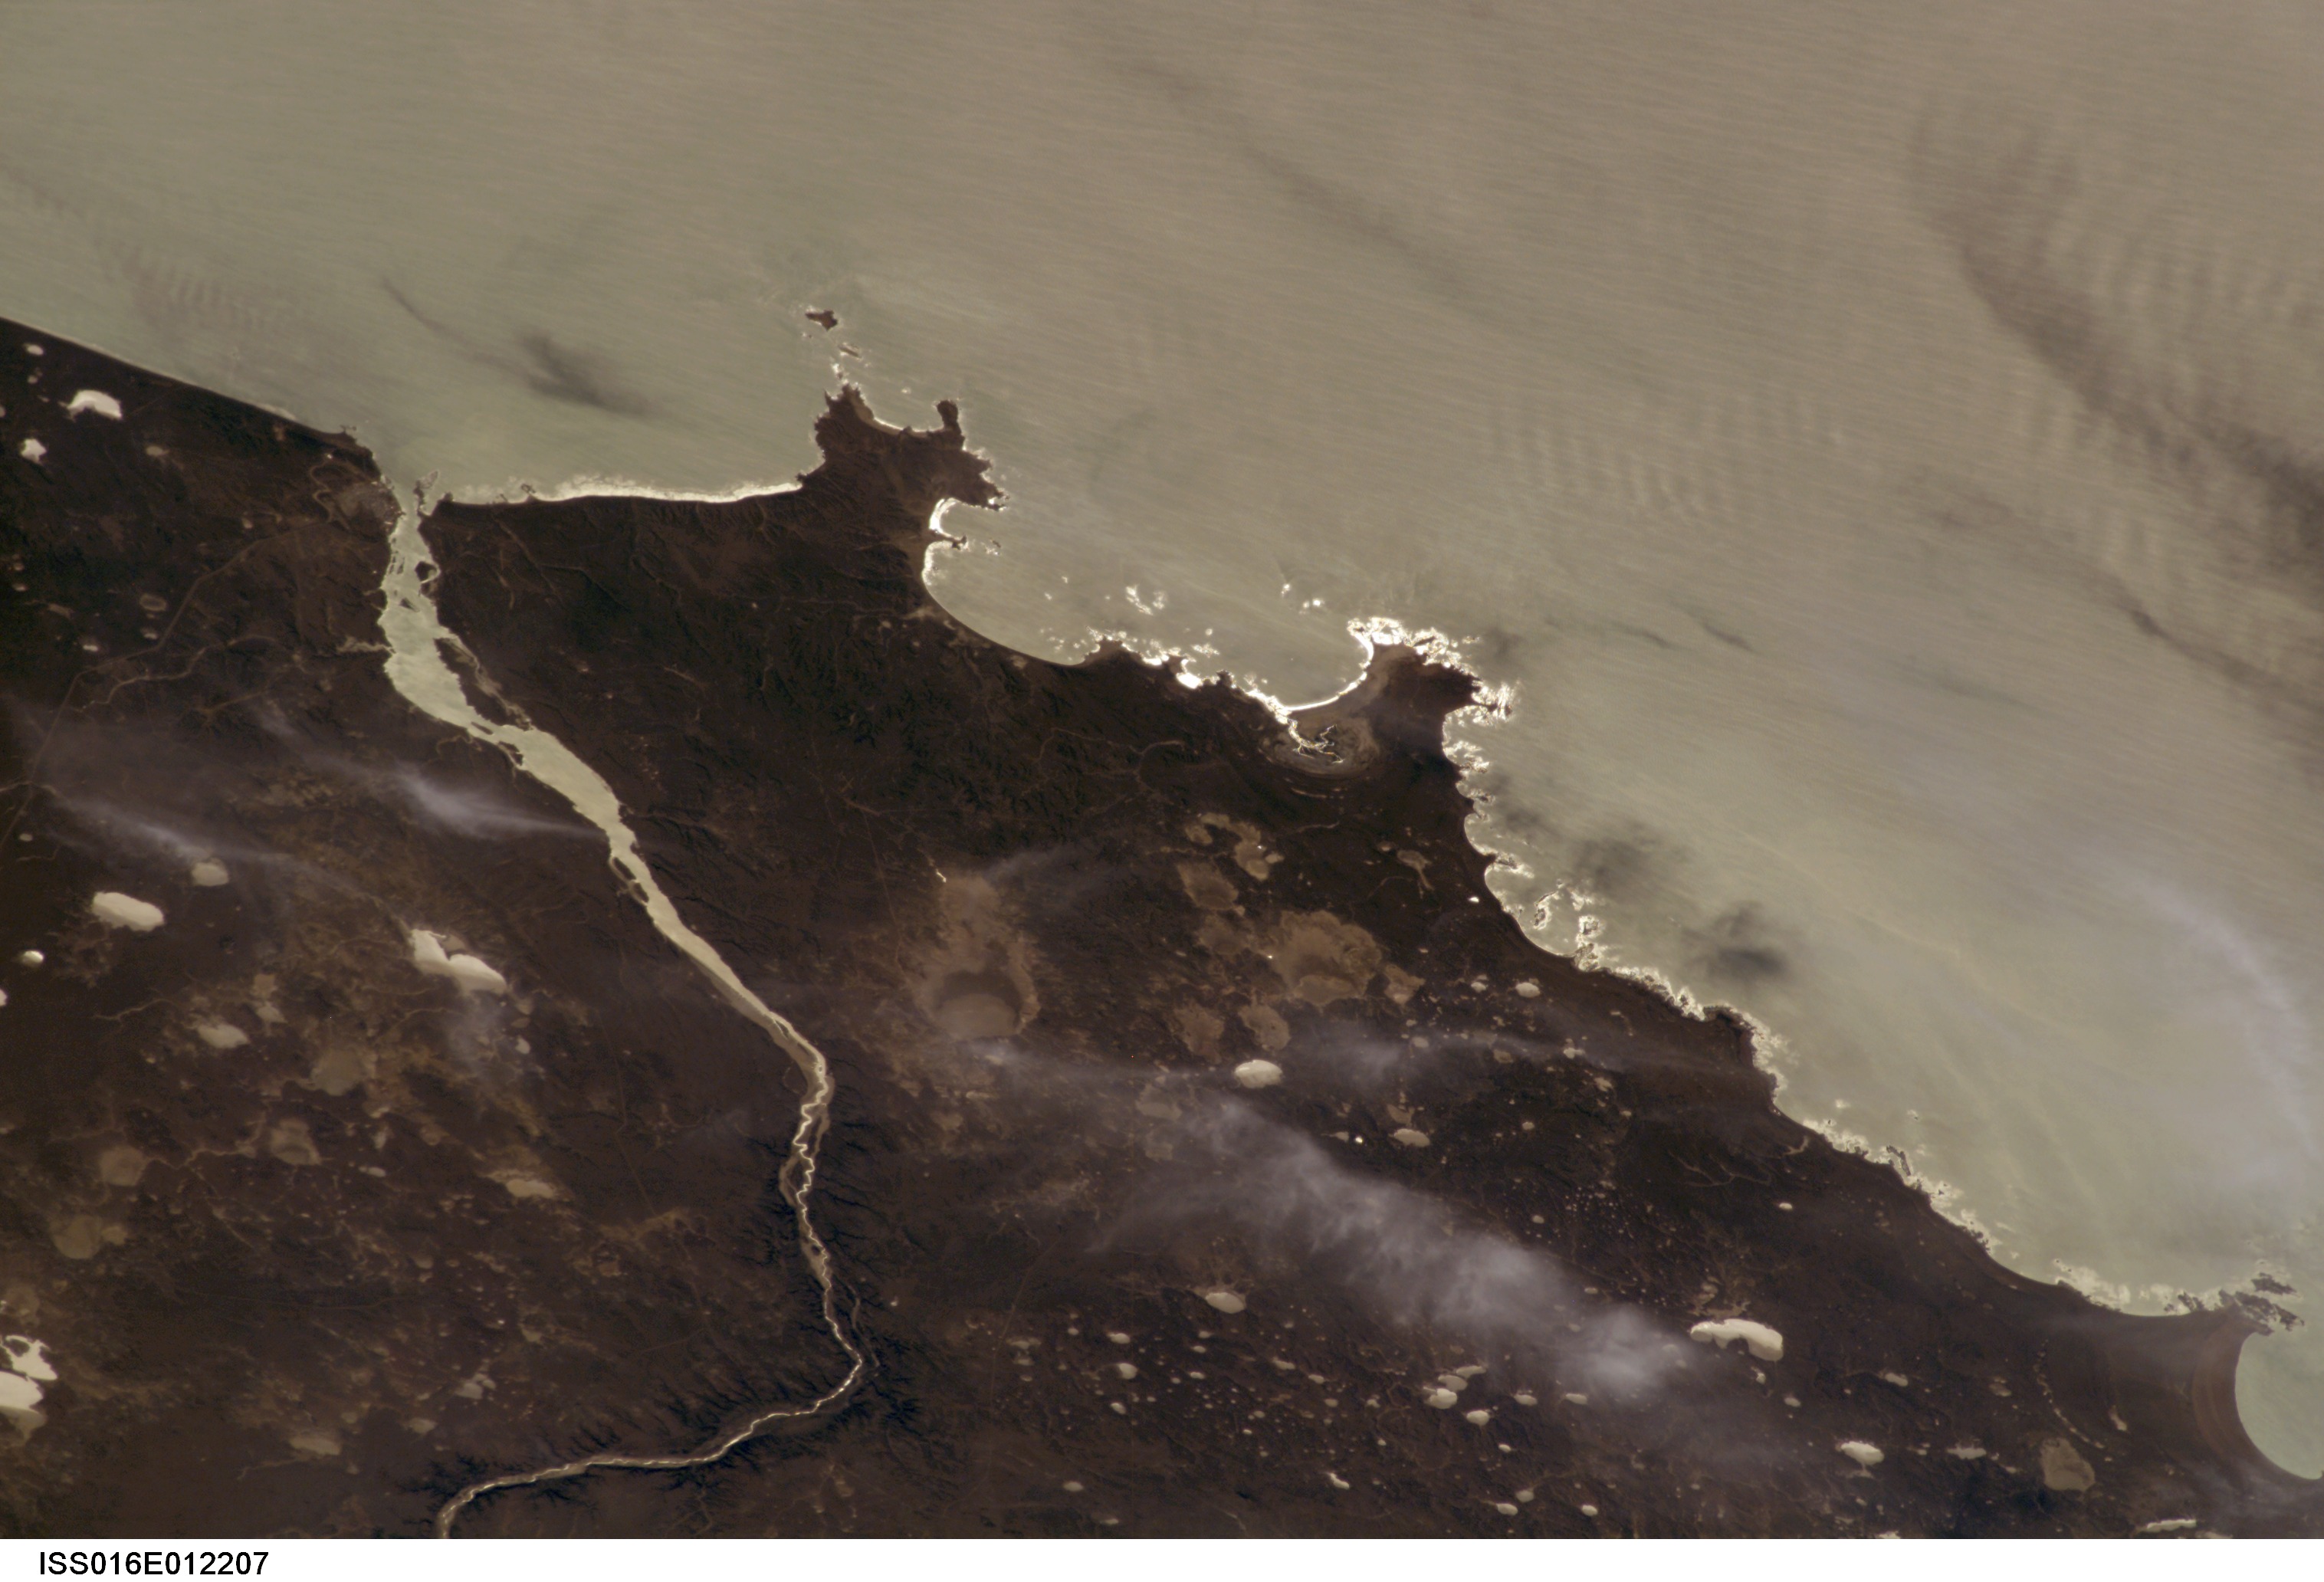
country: ARGENTINA
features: PUNTA MEDANOSA, SUNGLINT
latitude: -48.0
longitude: -66.0
